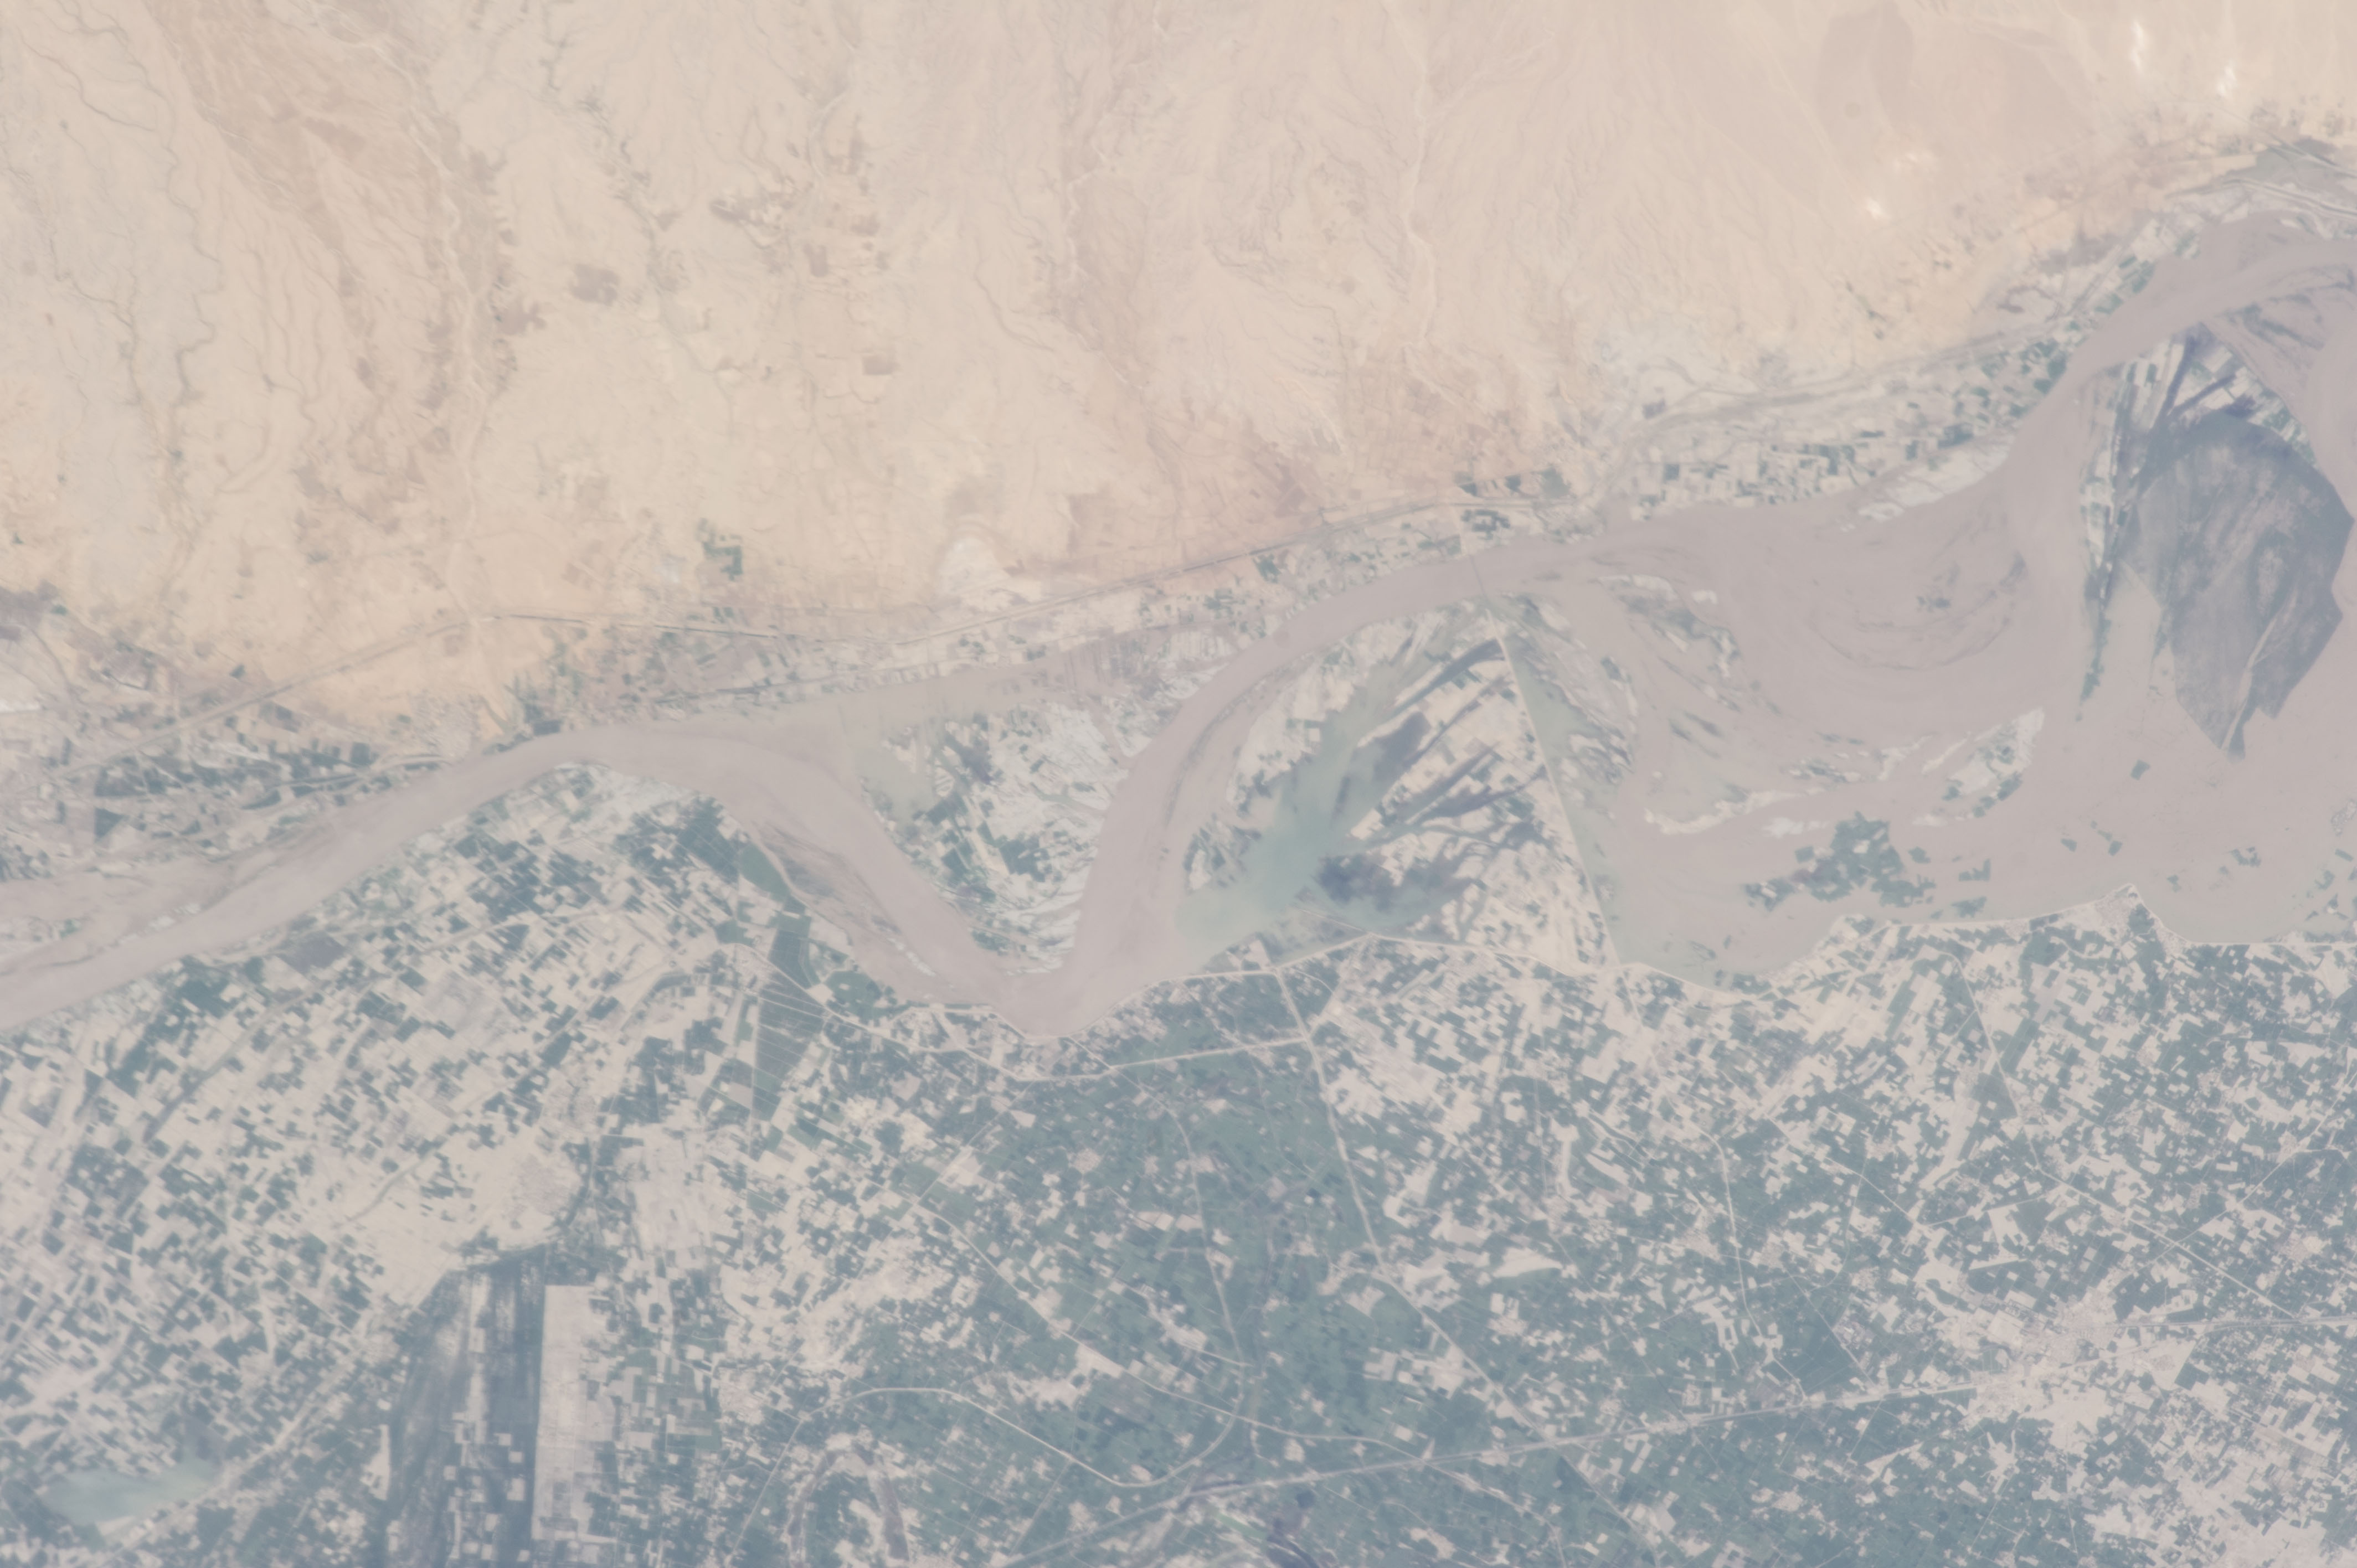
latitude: 26.1
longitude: 68.0
